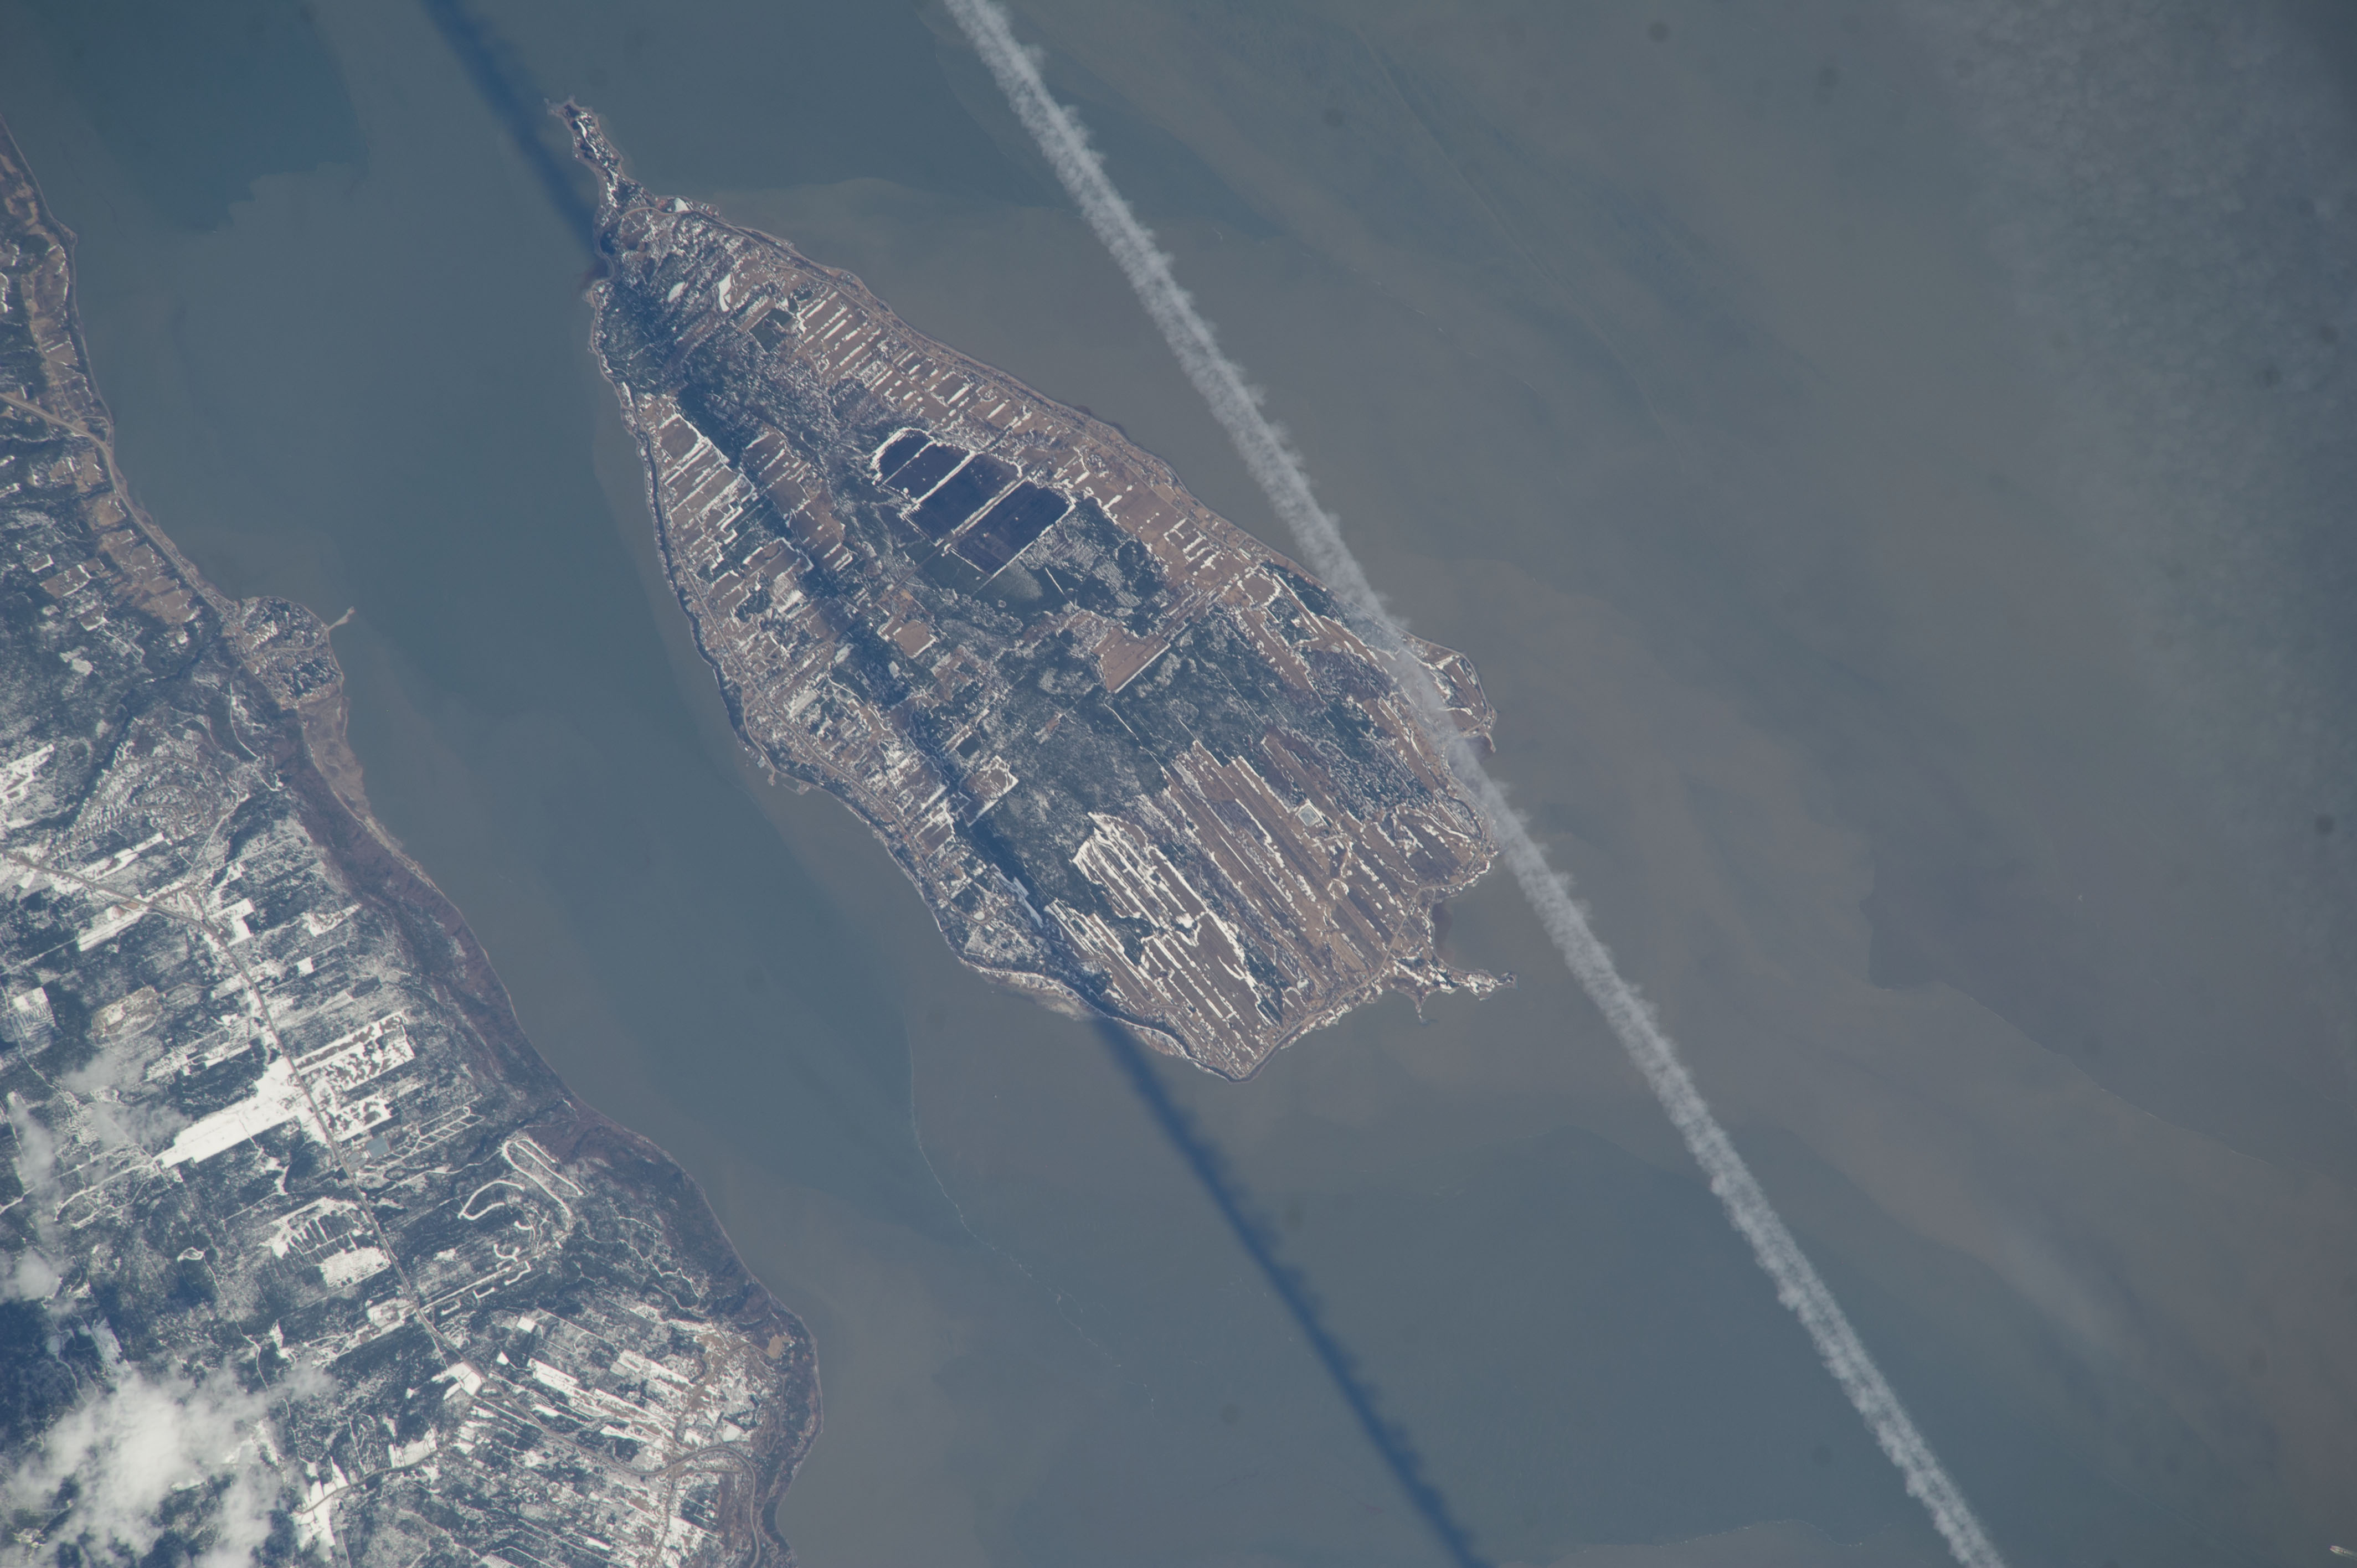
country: CANADA-Q
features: ST LAWRENCE RIVER, L'ISLE-AUX-COURDES, SAINT-BERNARD-SUR-MER, SAINT-JOSEPH-DE-LA-RIVE, ILE AUX COUDRES
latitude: 47.4
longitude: -70.4
